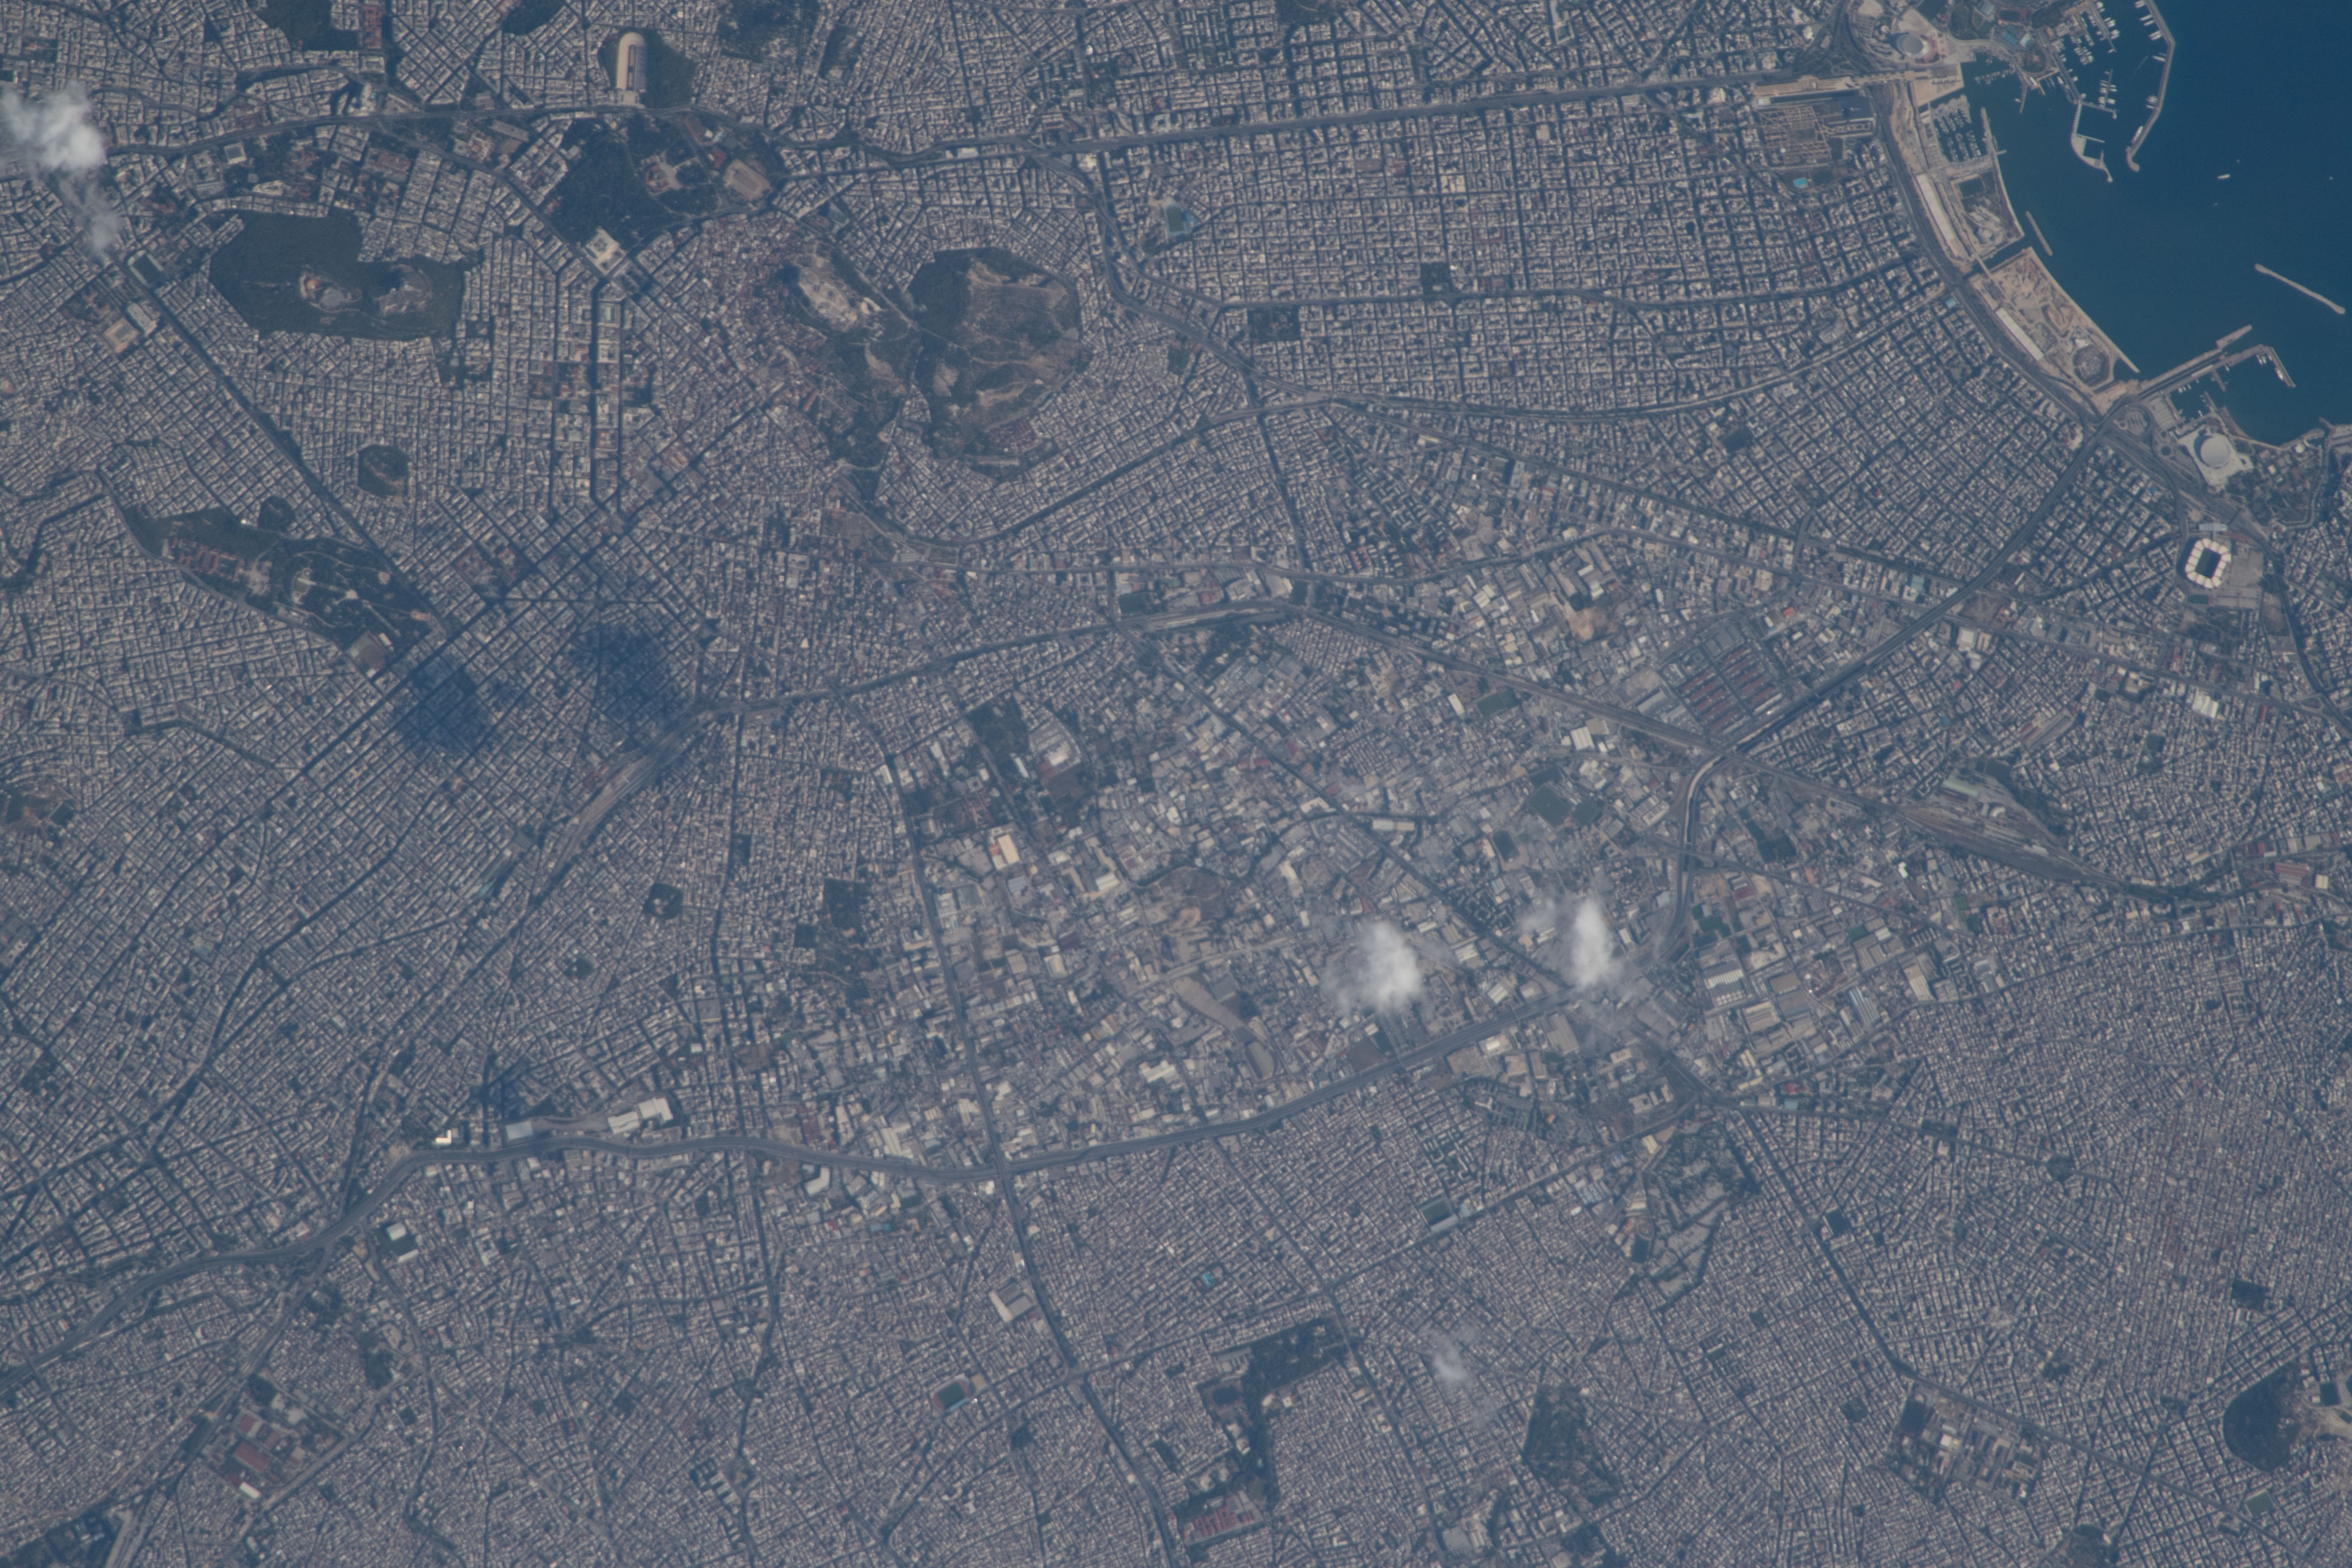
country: GREECE
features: ATHENS, FILOPAPPOU HILL, SARONIC GULF
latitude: 38.0
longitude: 23.7
